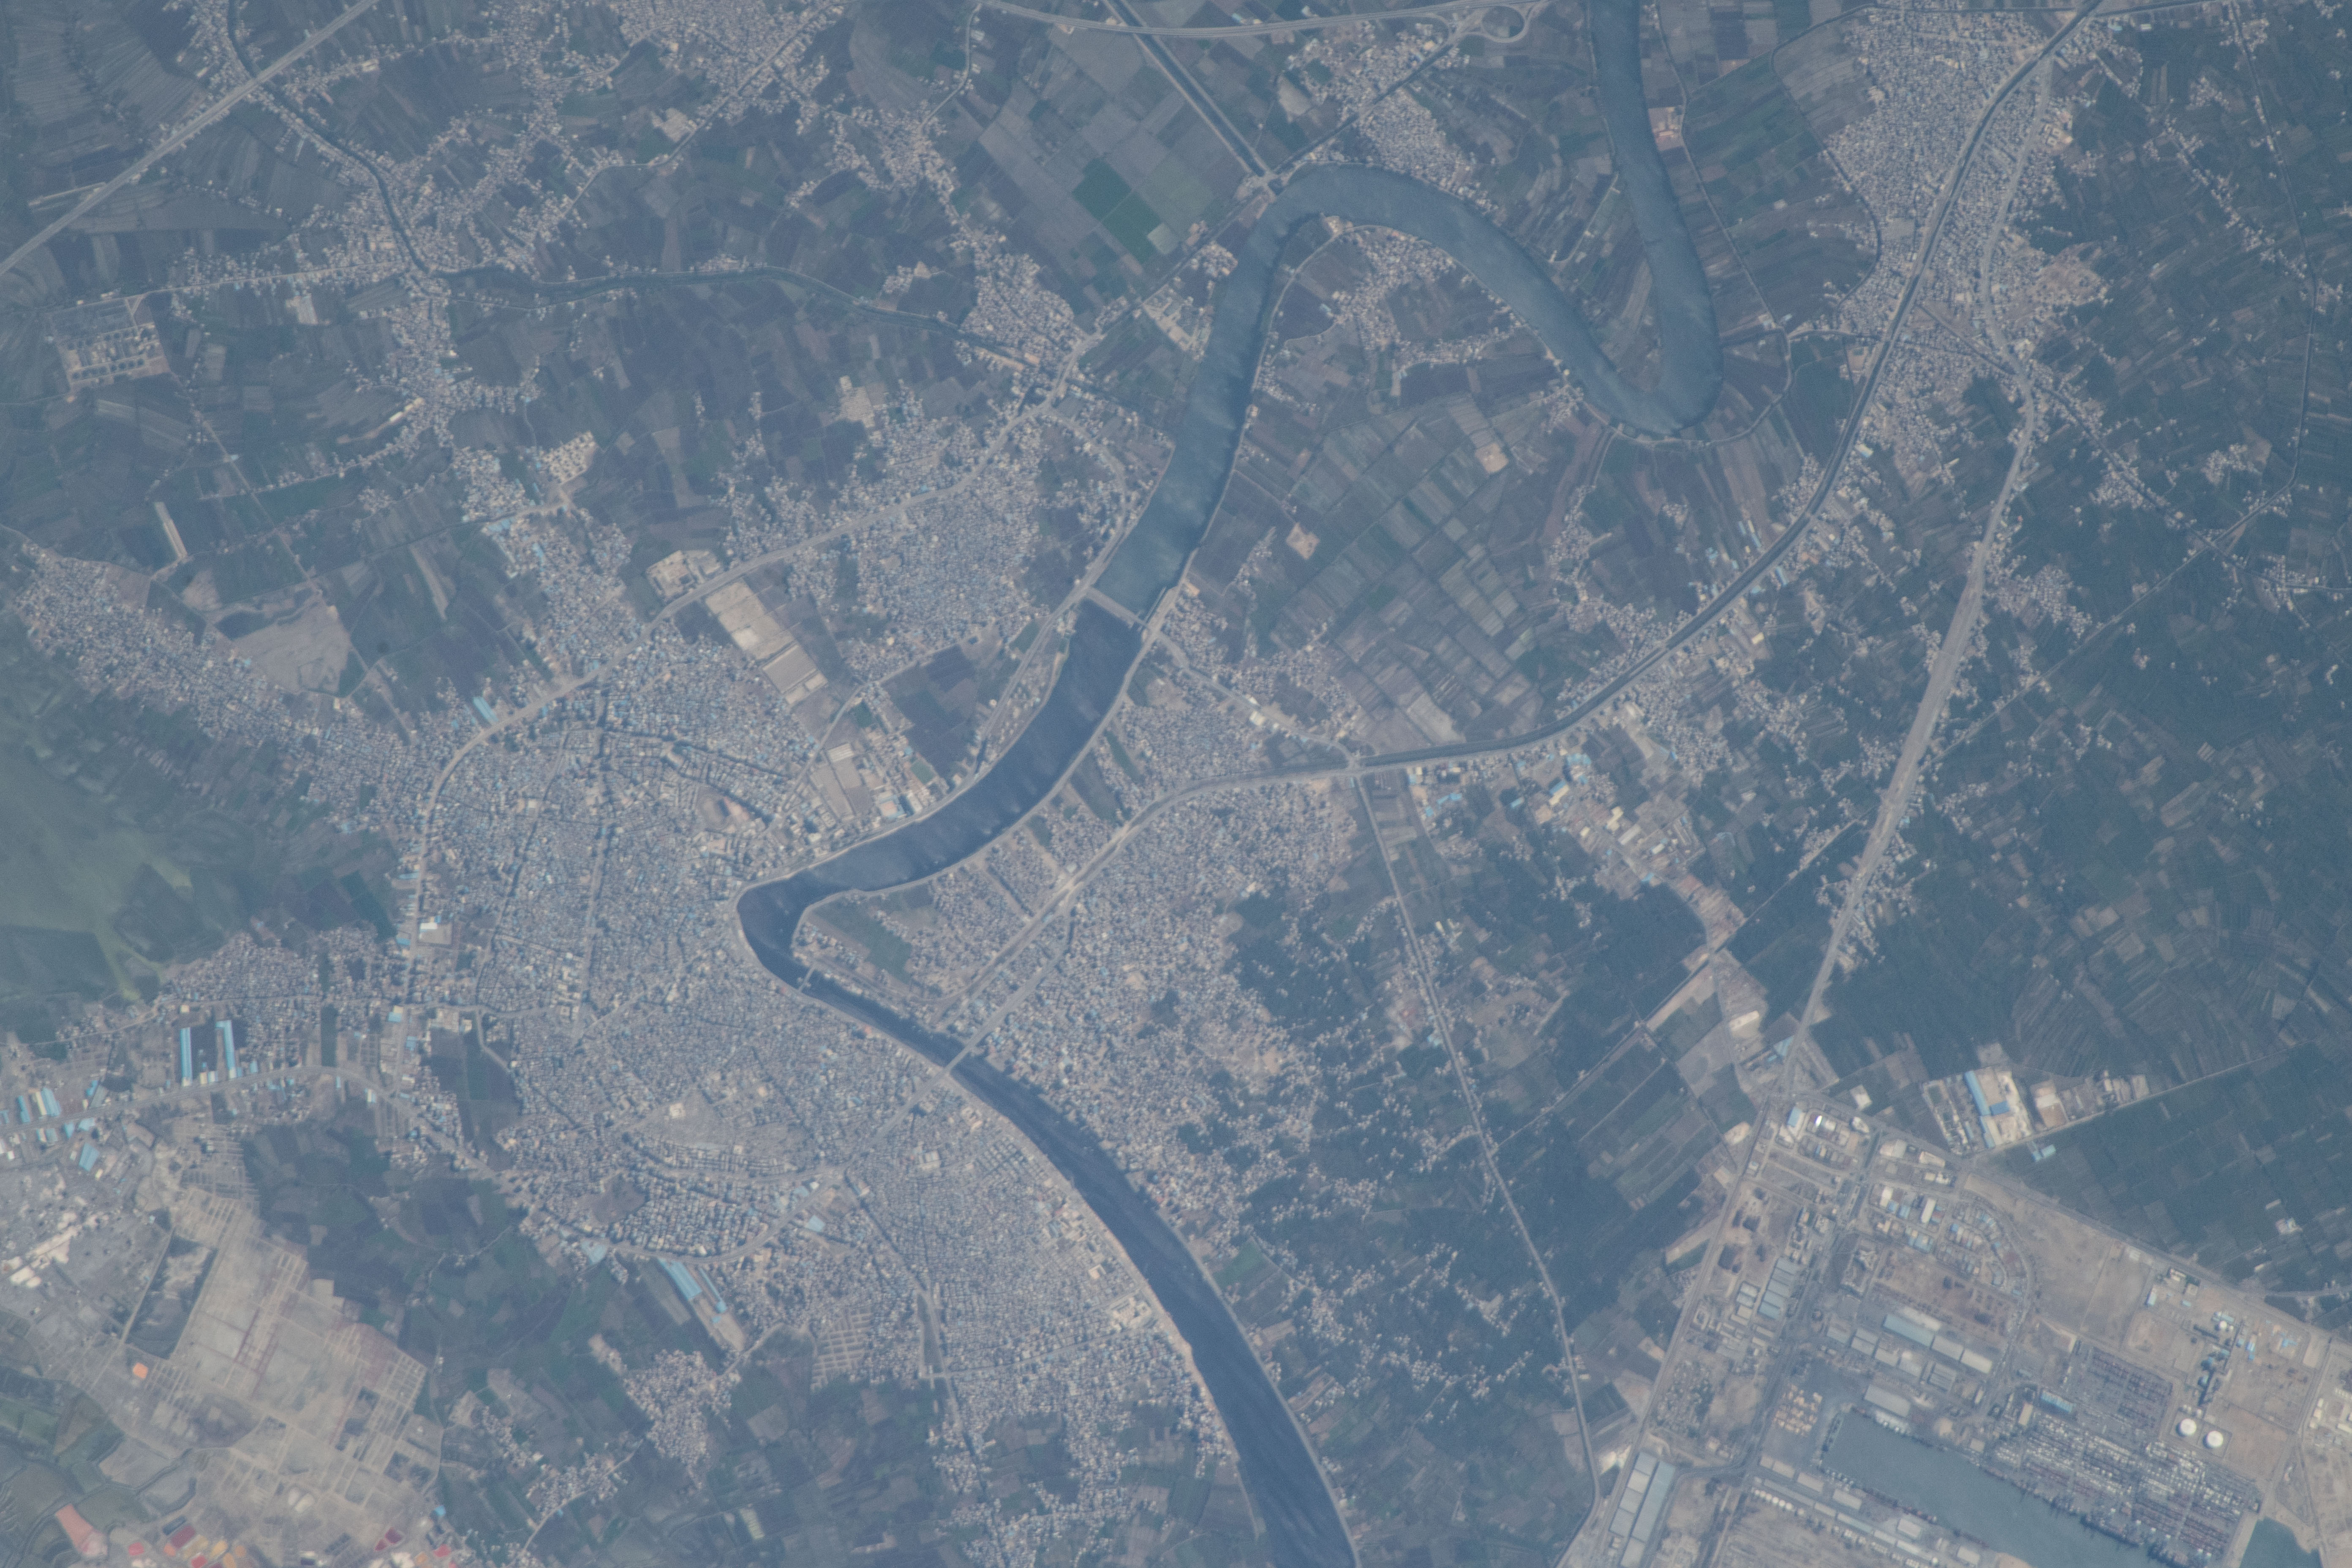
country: EGYPT
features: SHATT JIRAYBAH, ESBET ABD-ELKADER, DAMIETTA BRANCH, FARMLAND
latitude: 31.4
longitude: 31.8
